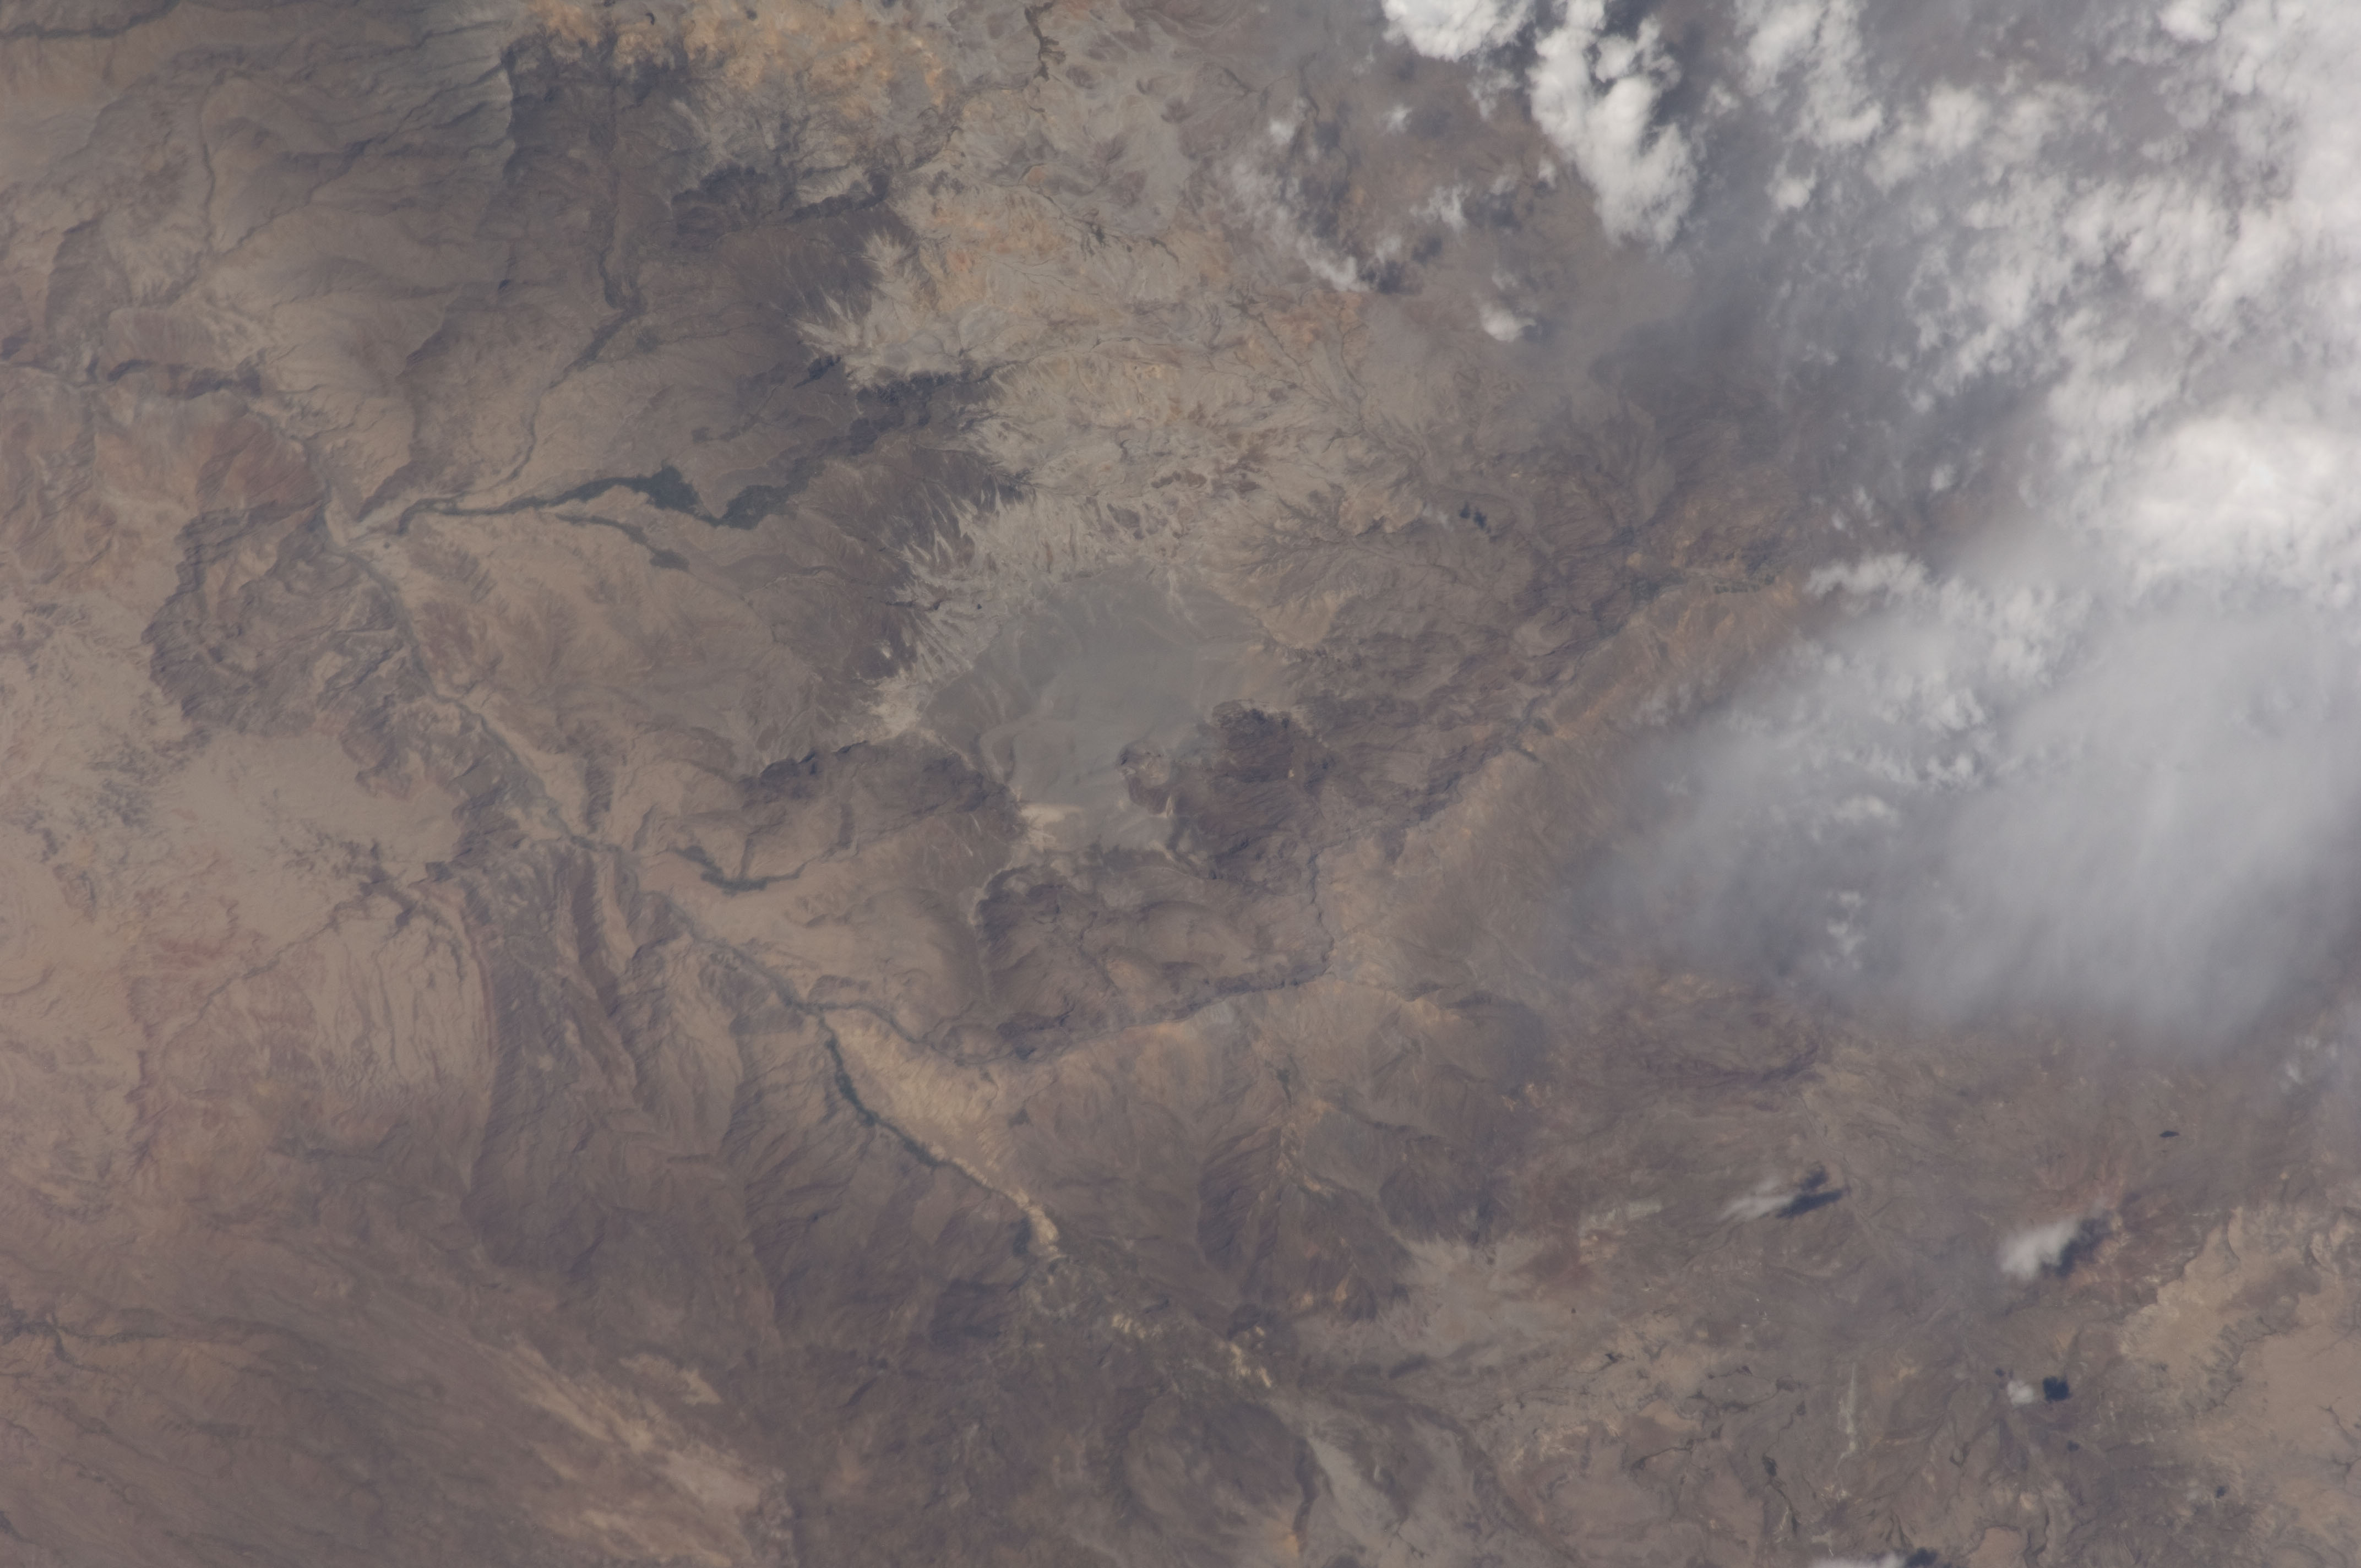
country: PERU
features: HUAYNAPUTINA VOL., CORDILLERA OCCIDENTAL MTS.
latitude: -16.6
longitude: -70.8
